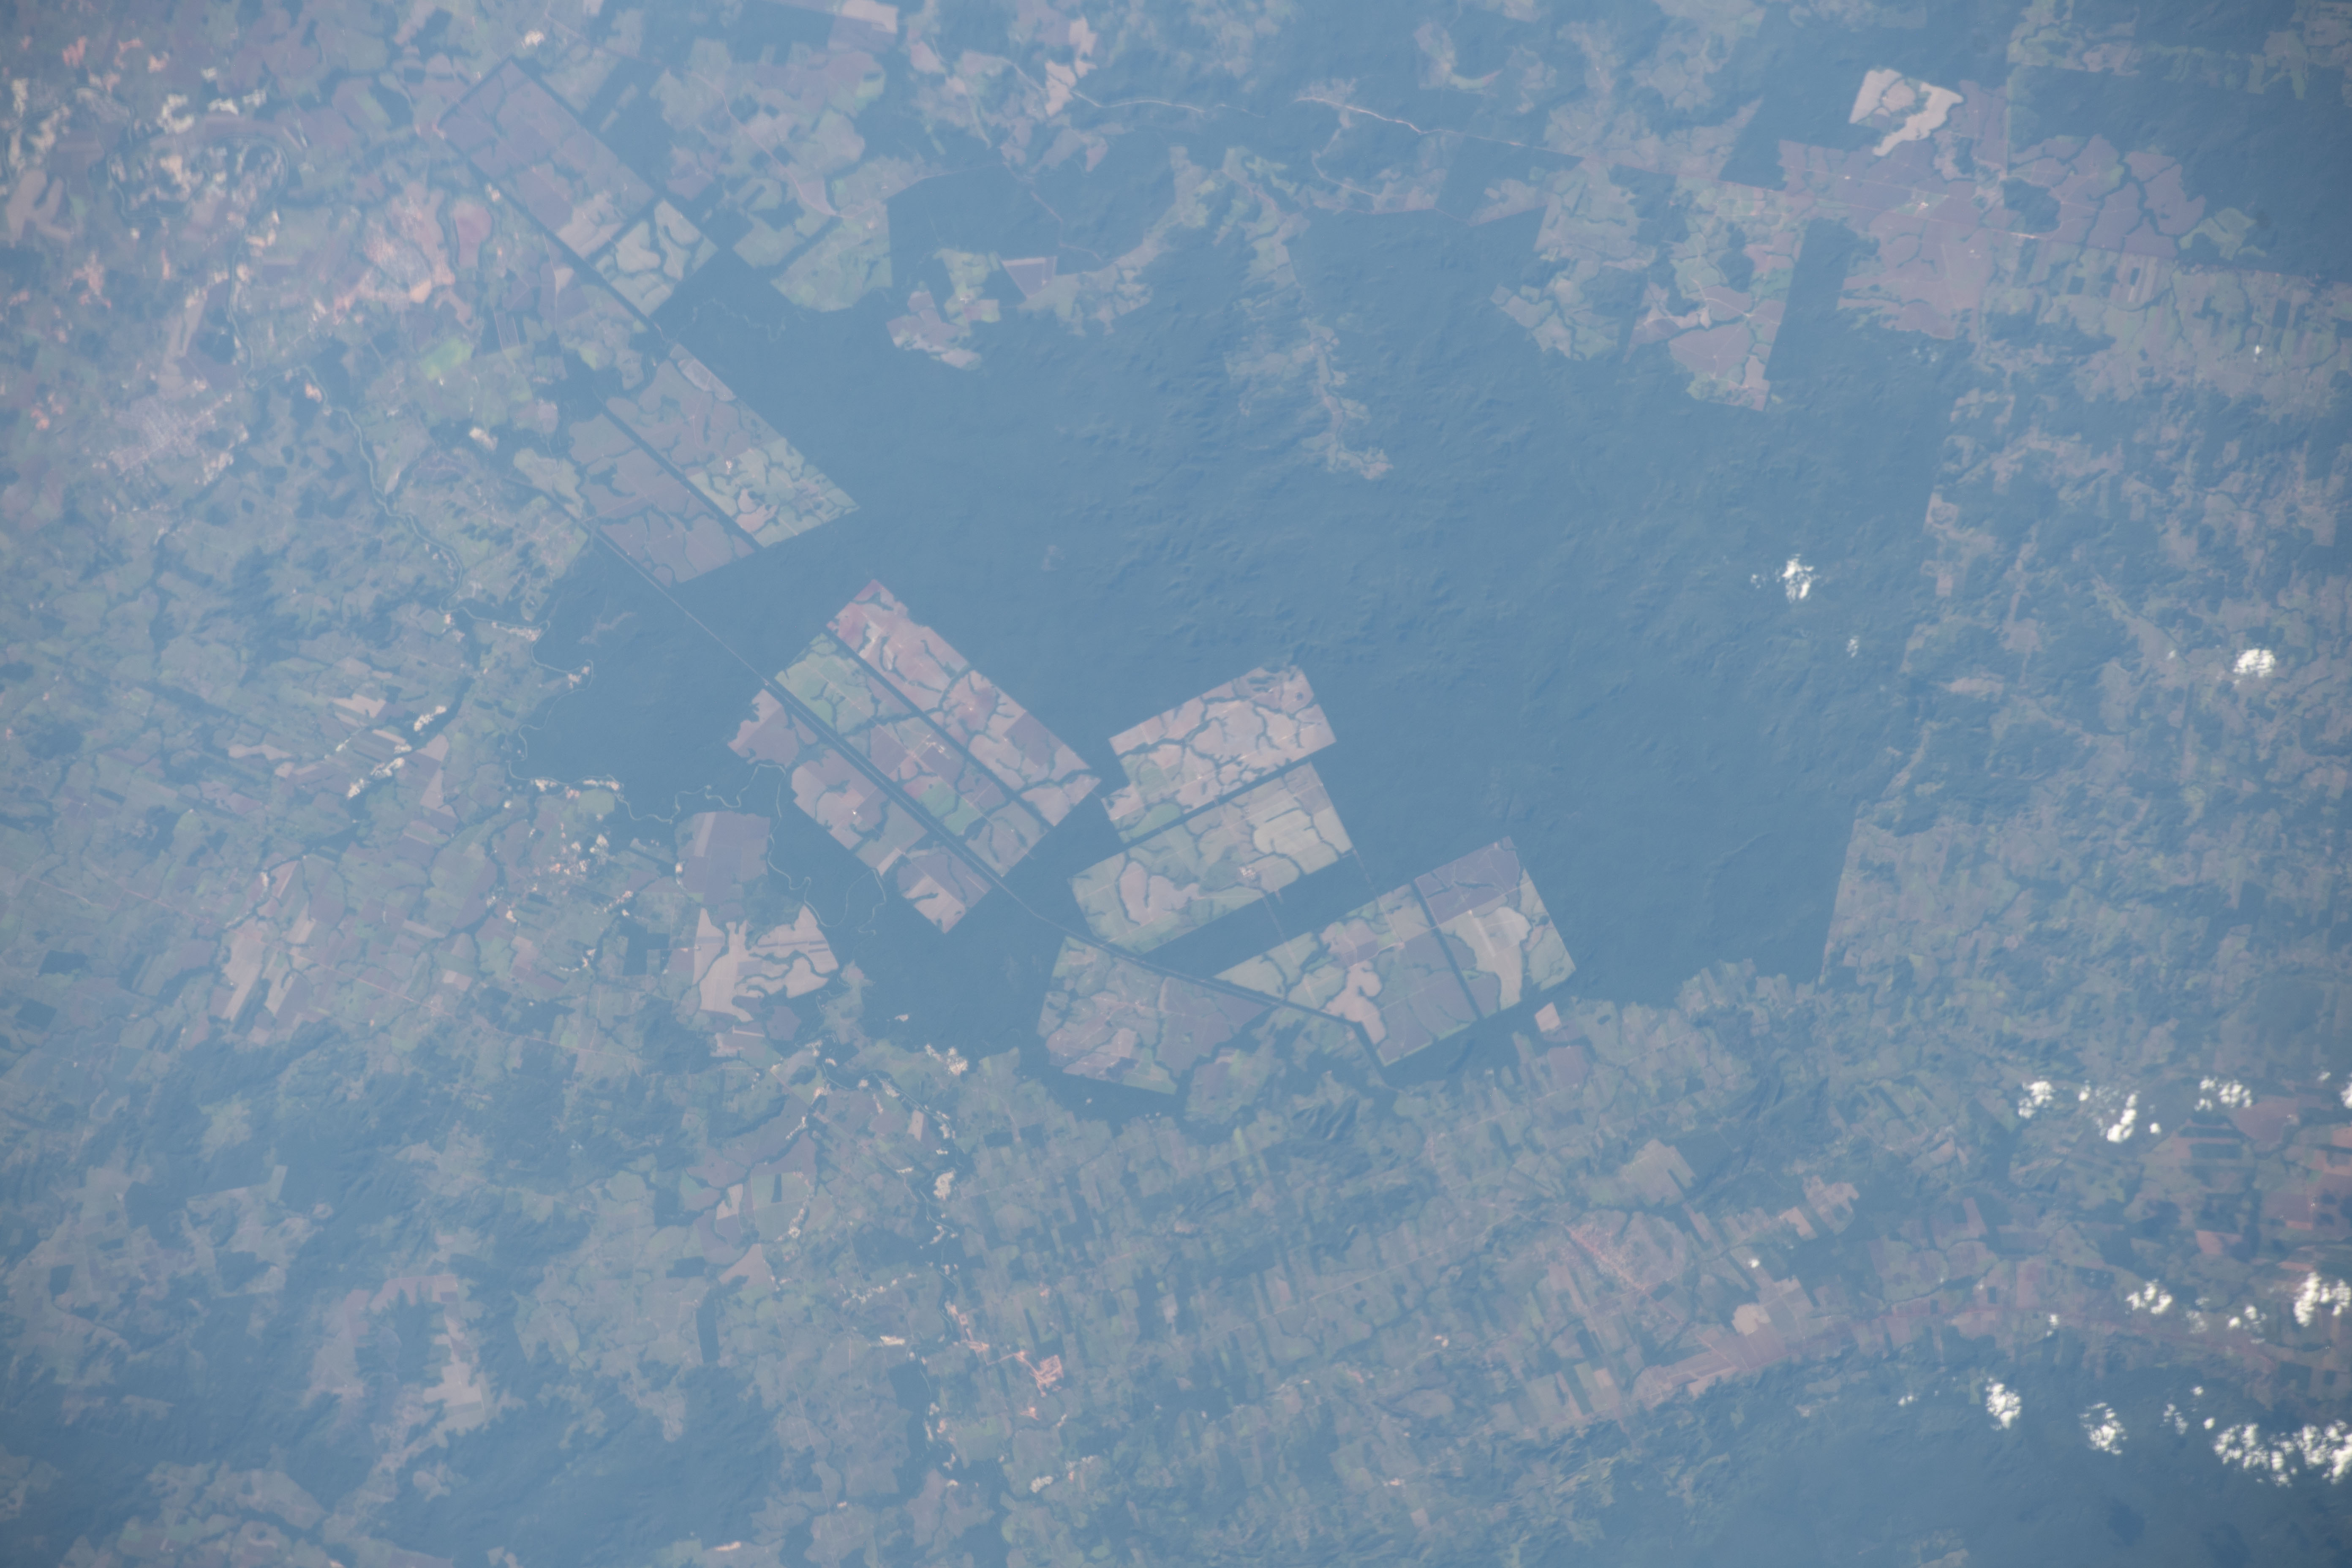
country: BRAZIL
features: BRAZIL,MATO GROSSO,URBAN ENCROACHMENT INTO AMAZON RAIN FOREST
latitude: -10.3
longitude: -54.6
